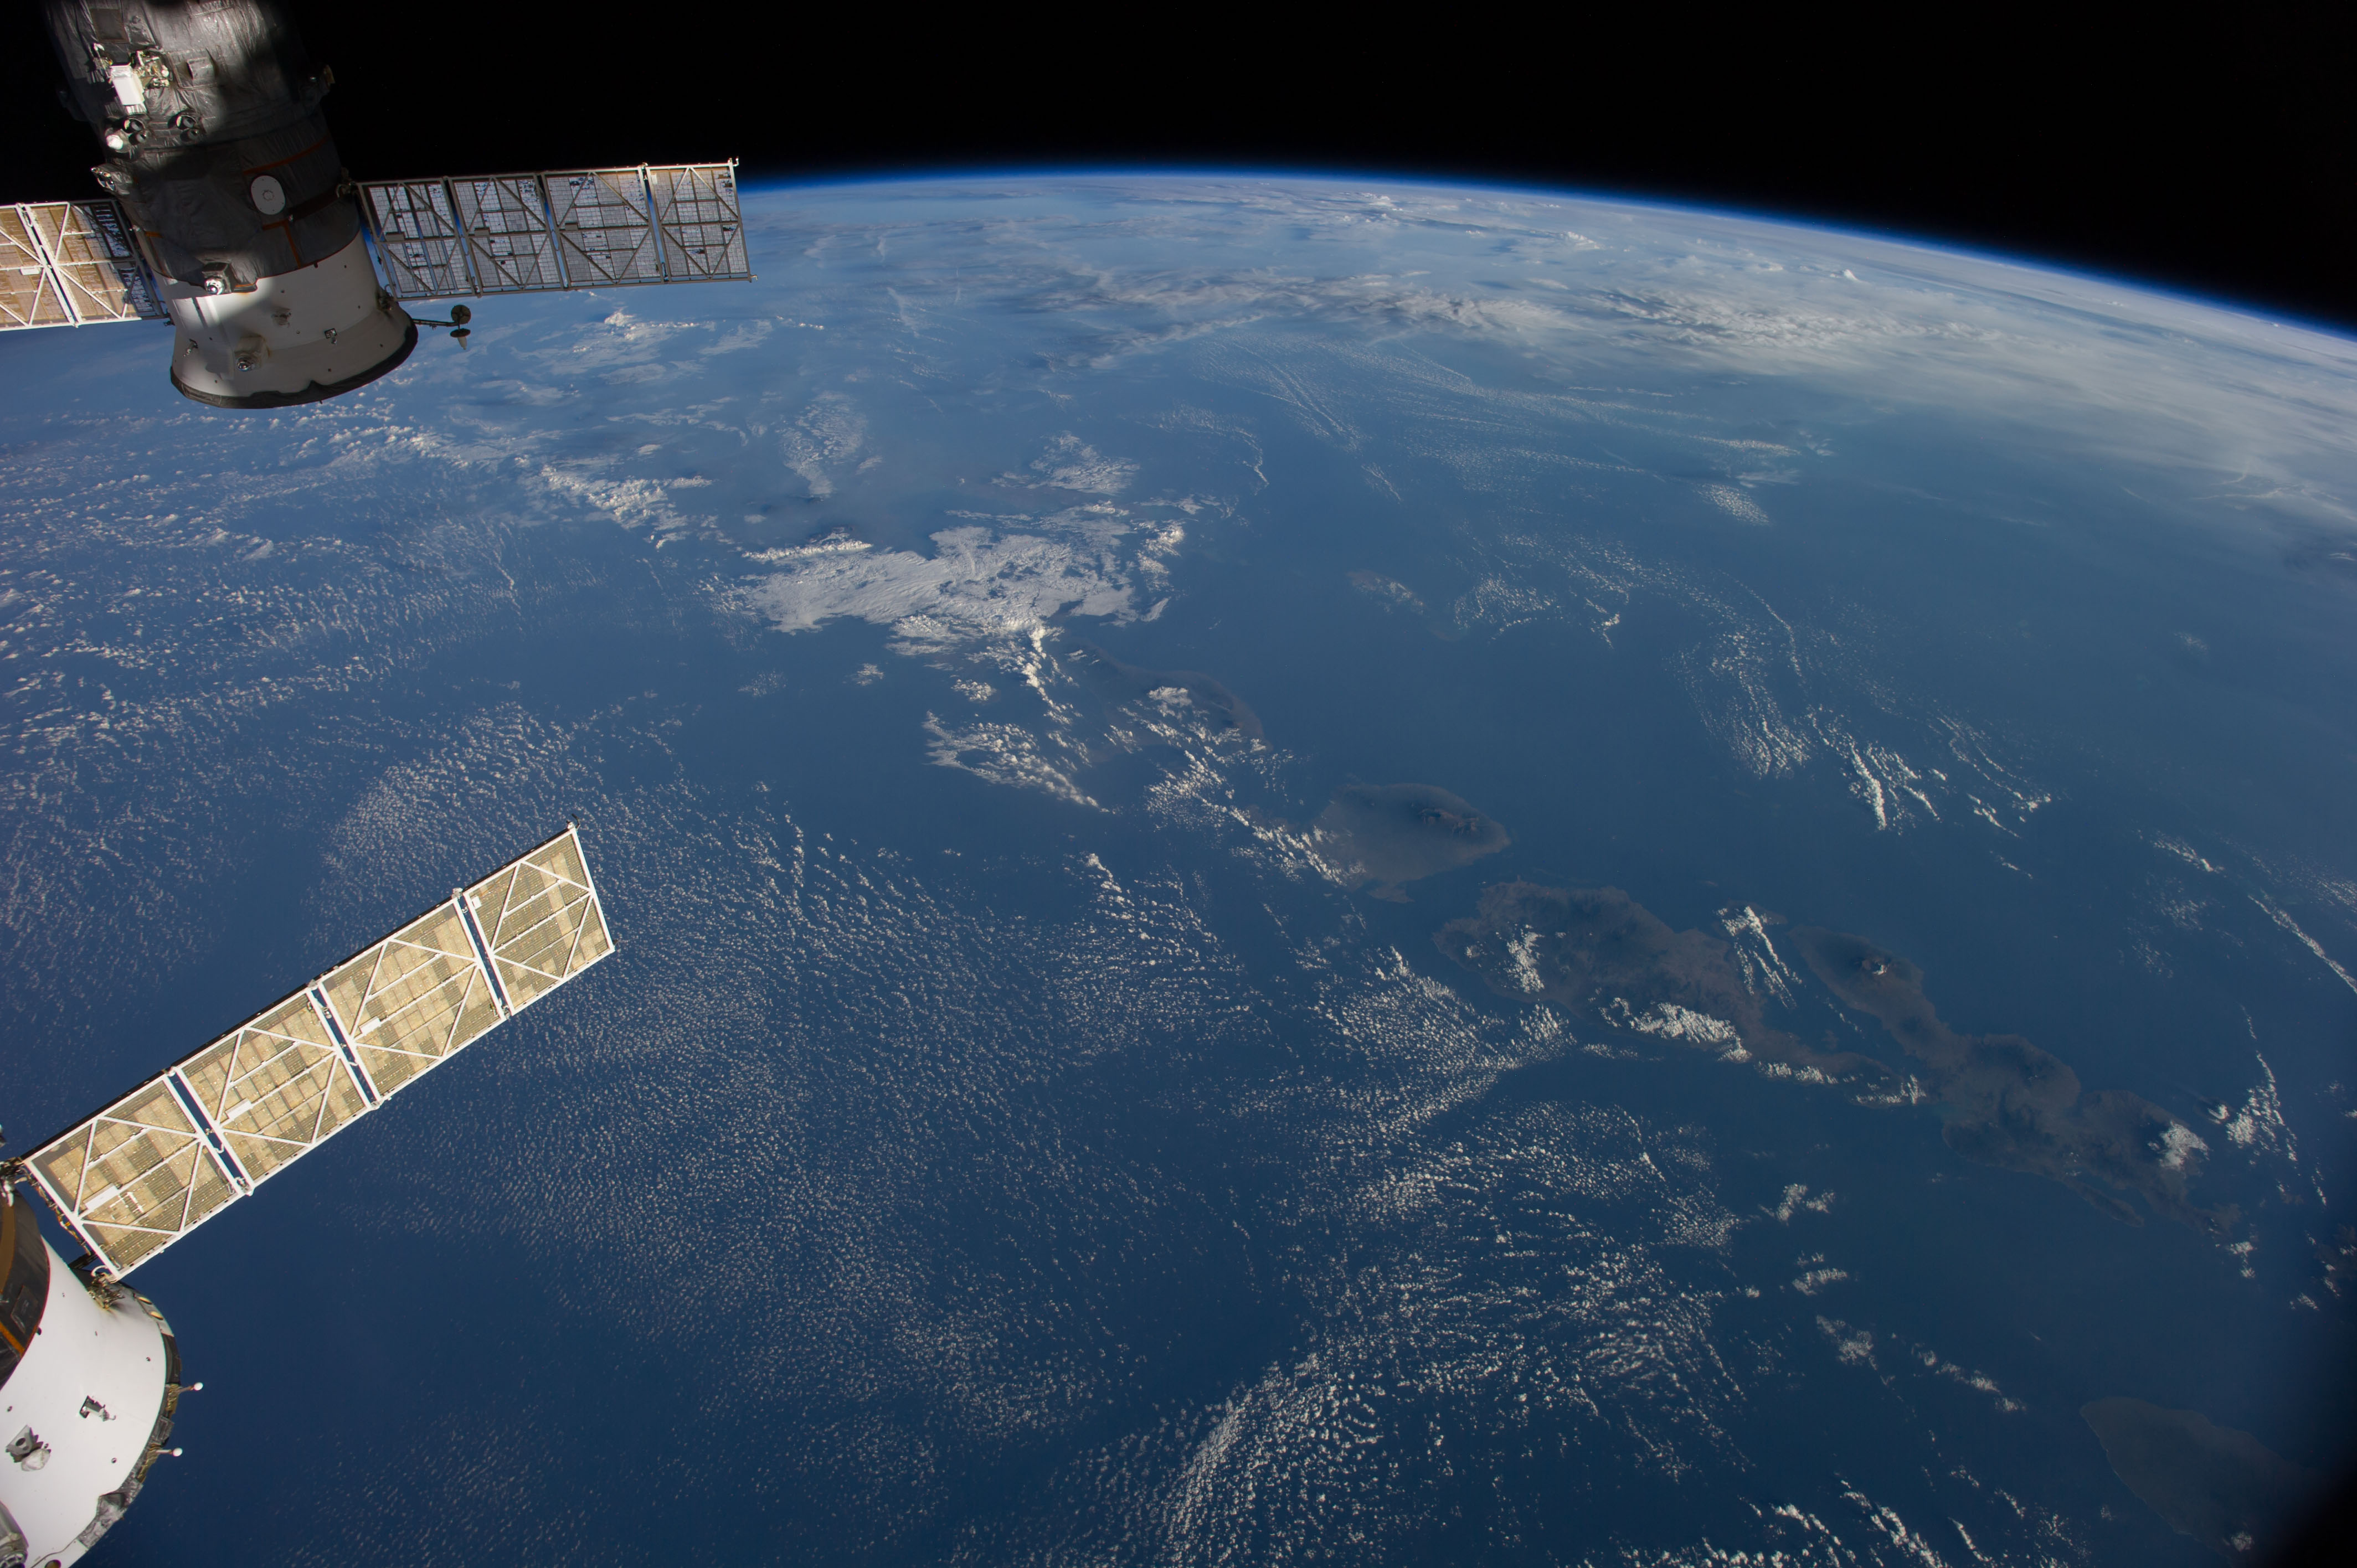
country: INDONESIA
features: BALI, W. NUSA TENGGARA, BALI S., JAVA S., MT. RINJANI, MT. TAMBORA, ATMOSPHERIC LIMB
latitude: -9.0
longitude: 115.5
